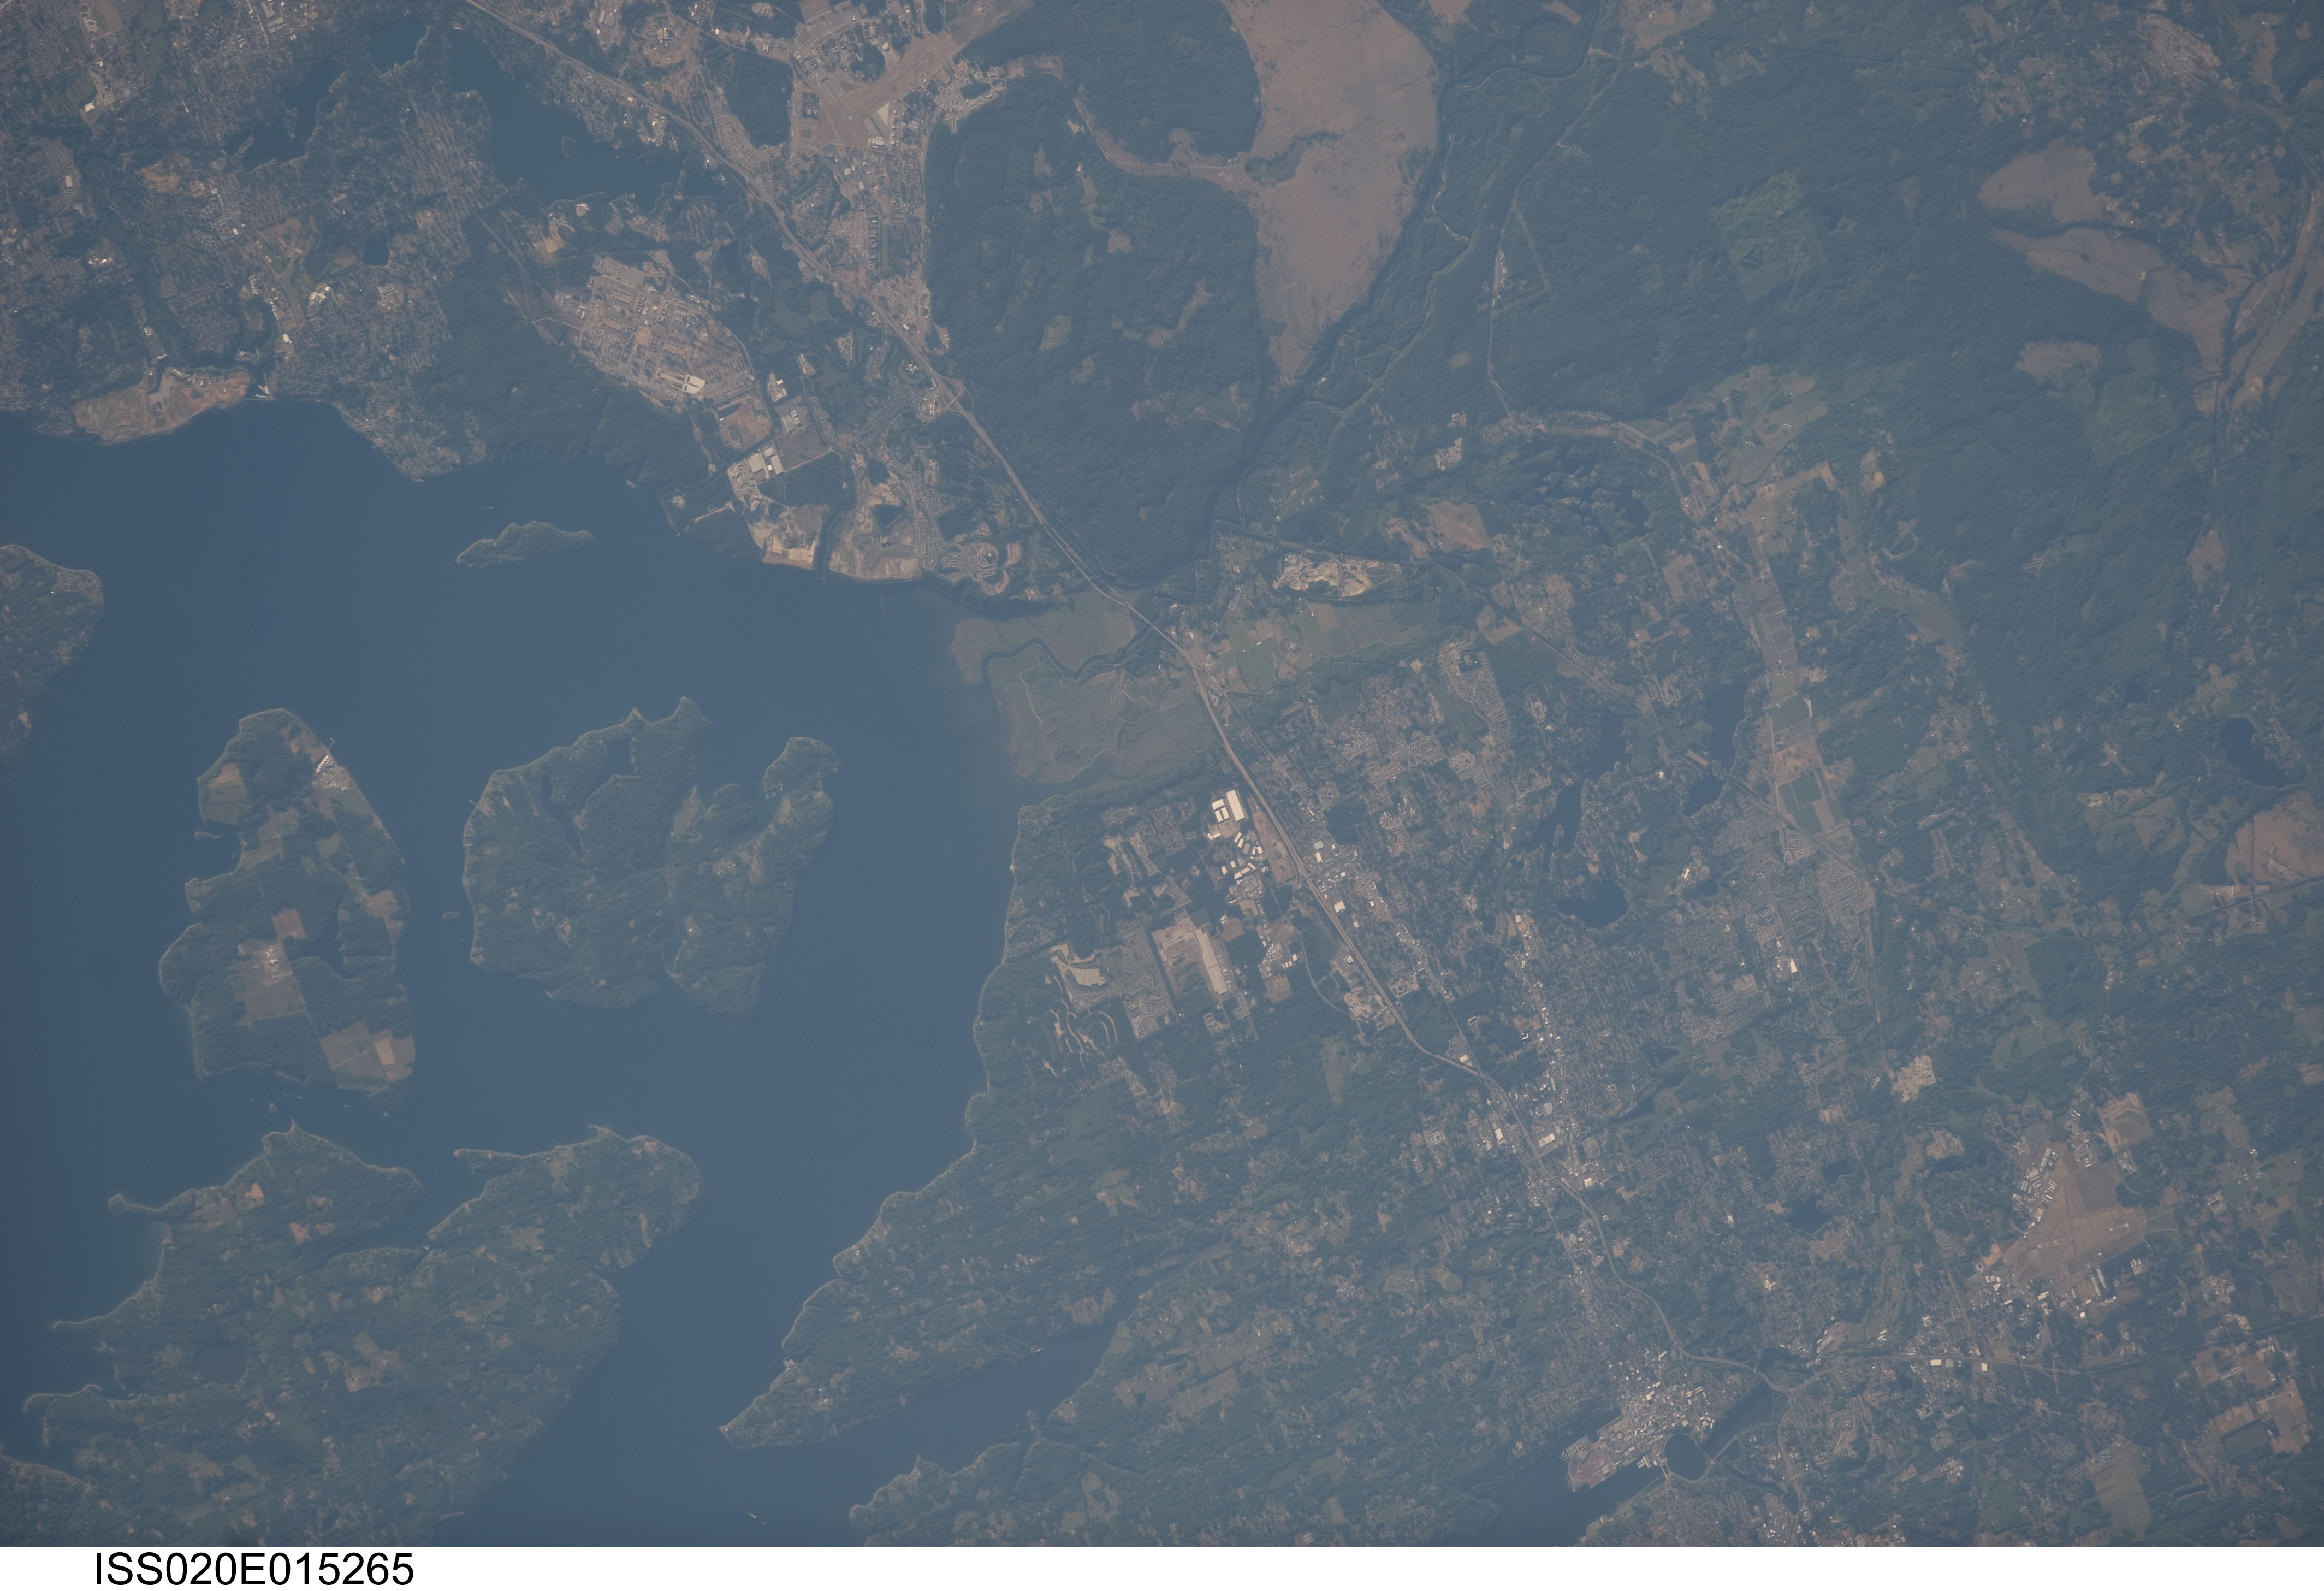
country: USA-WASHINGTON
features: PUGET SOUND,I-5,WASHINGTON STATE,NISQUALLY REACH,KETRON ISLAND,SOUTH BAY,NISQUALLY NATIONAL WILDLIFE REFUGE,MCNEIL ISLAND,HENDERSON INLET,ANDERSON ISLAND,KEY PENNINSULA,NISQUALLY INDIAN COMMUNITY
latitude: 47.1
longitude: -122.7
